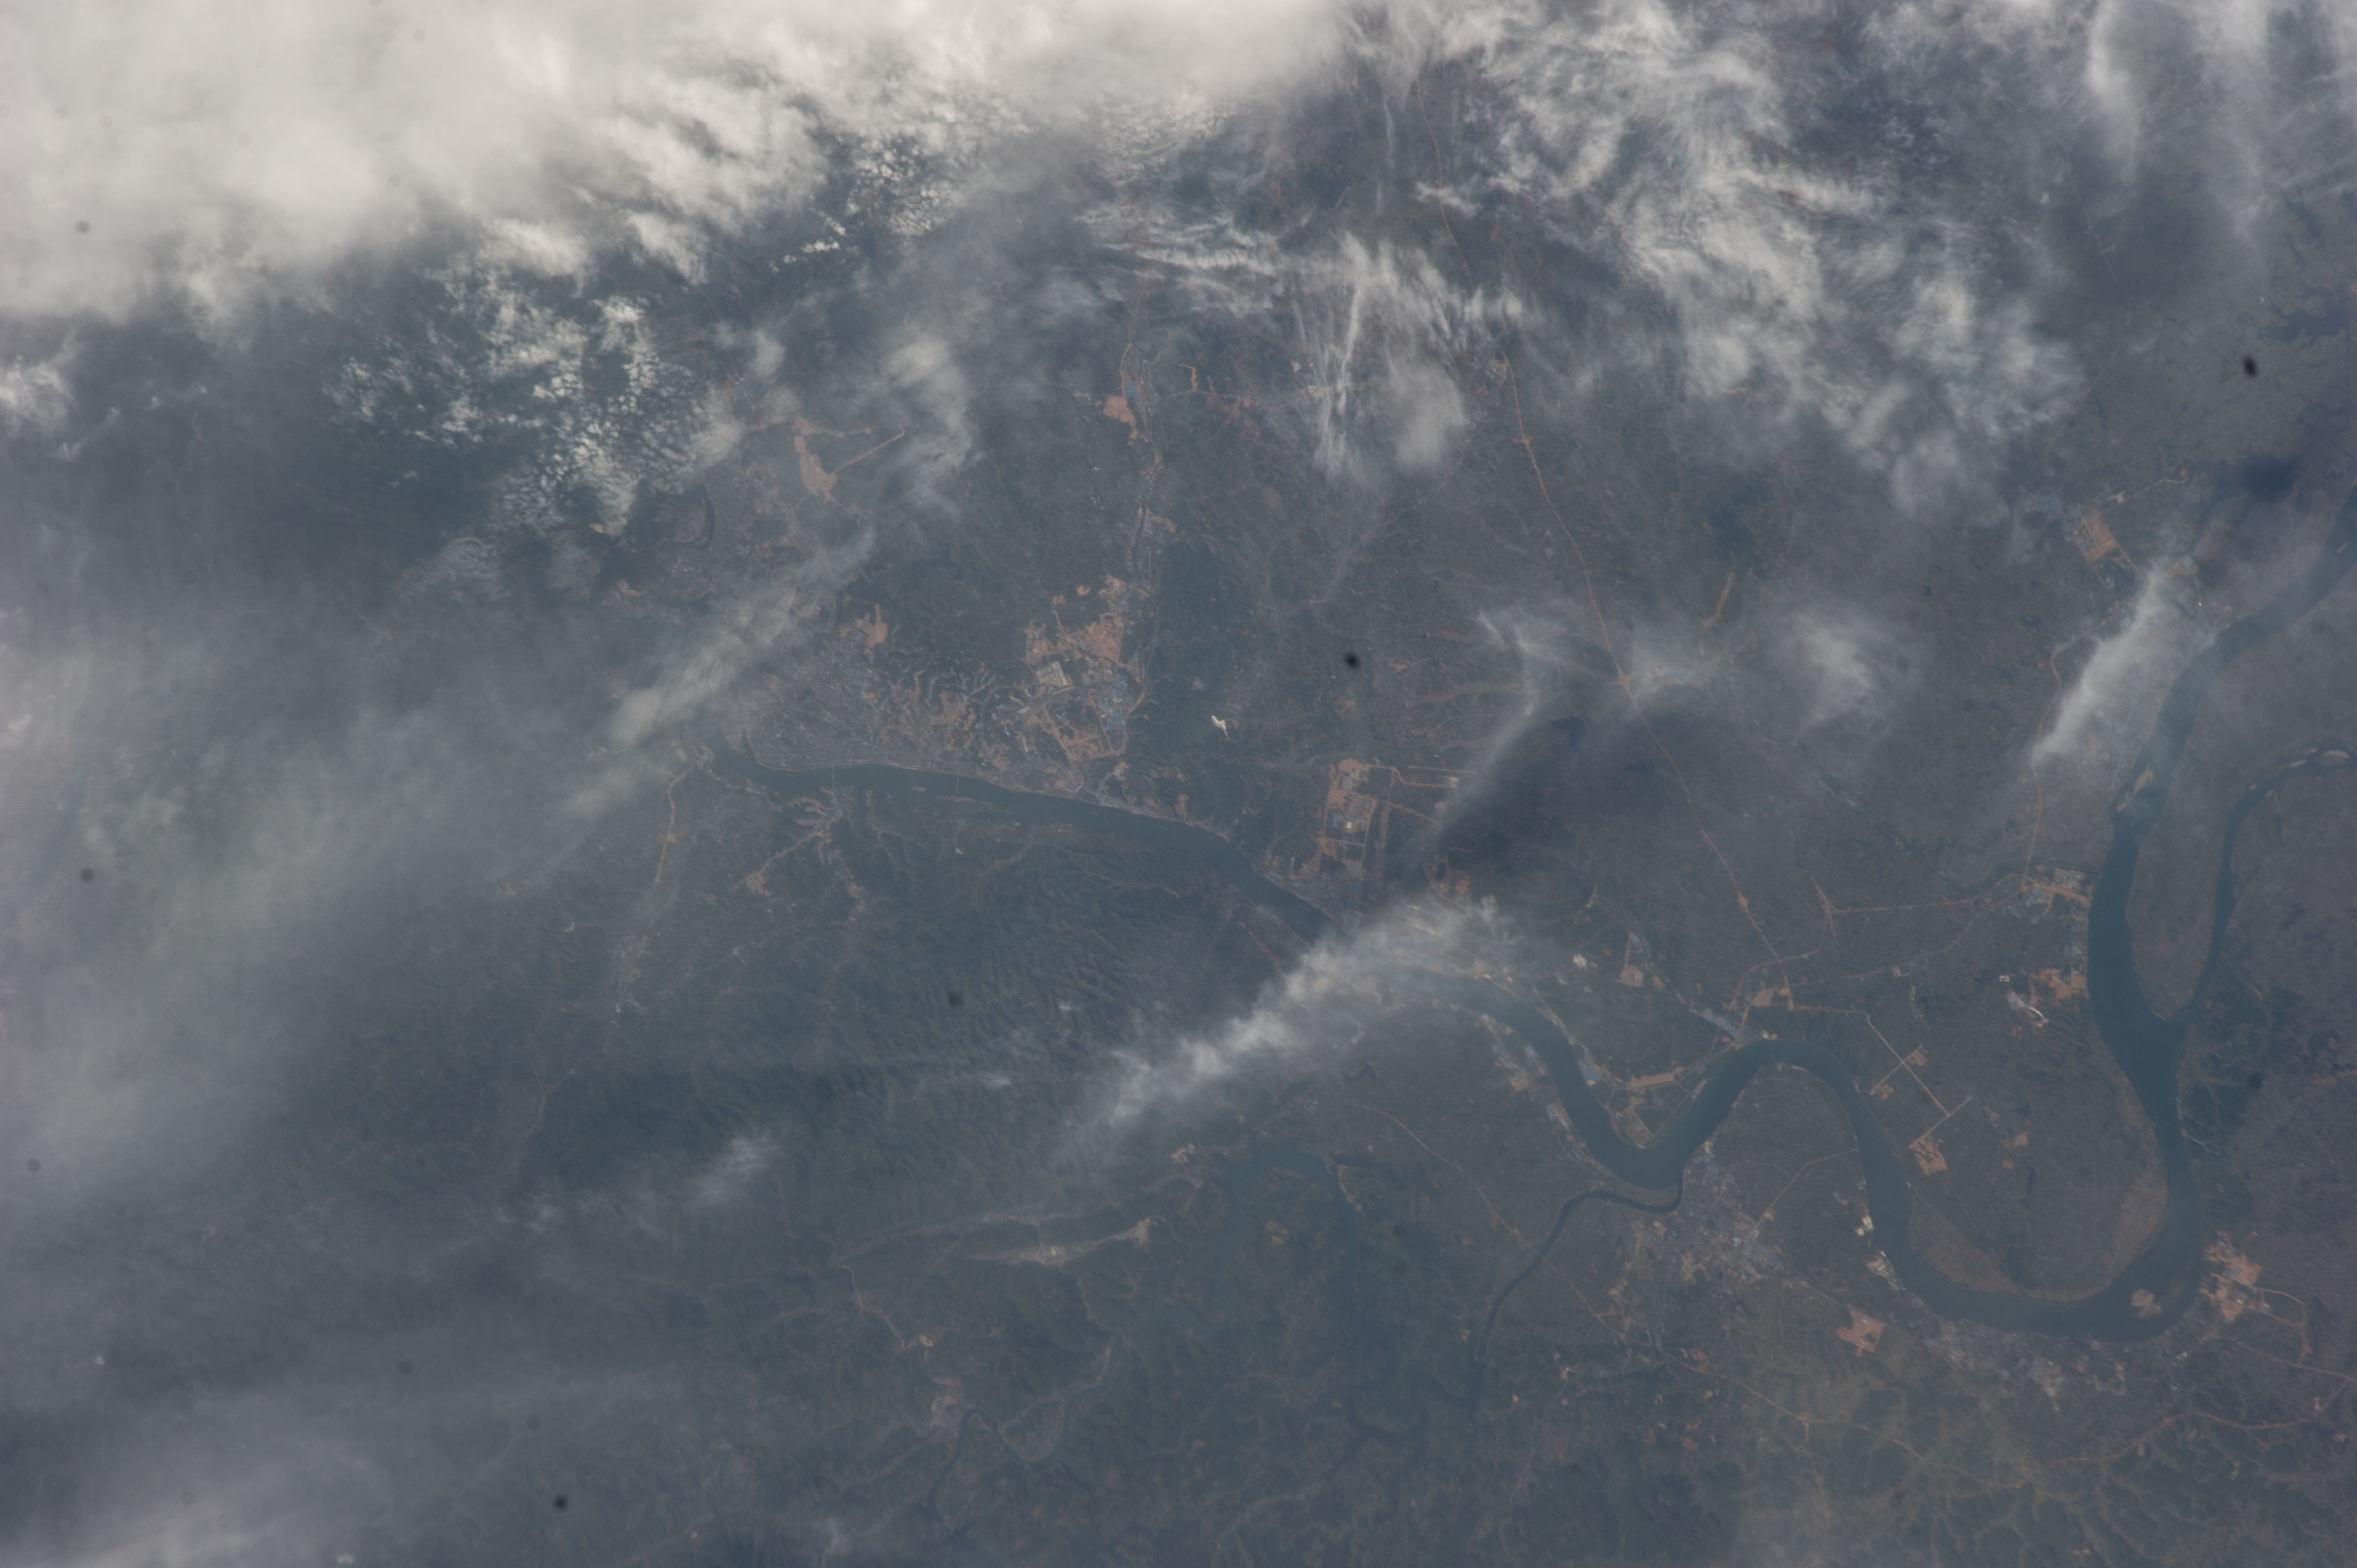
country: CHINA
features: YICHANG CITY, YANGTZE RIVER, SONGZI RIVER
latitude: 30.6
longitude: 111.4
